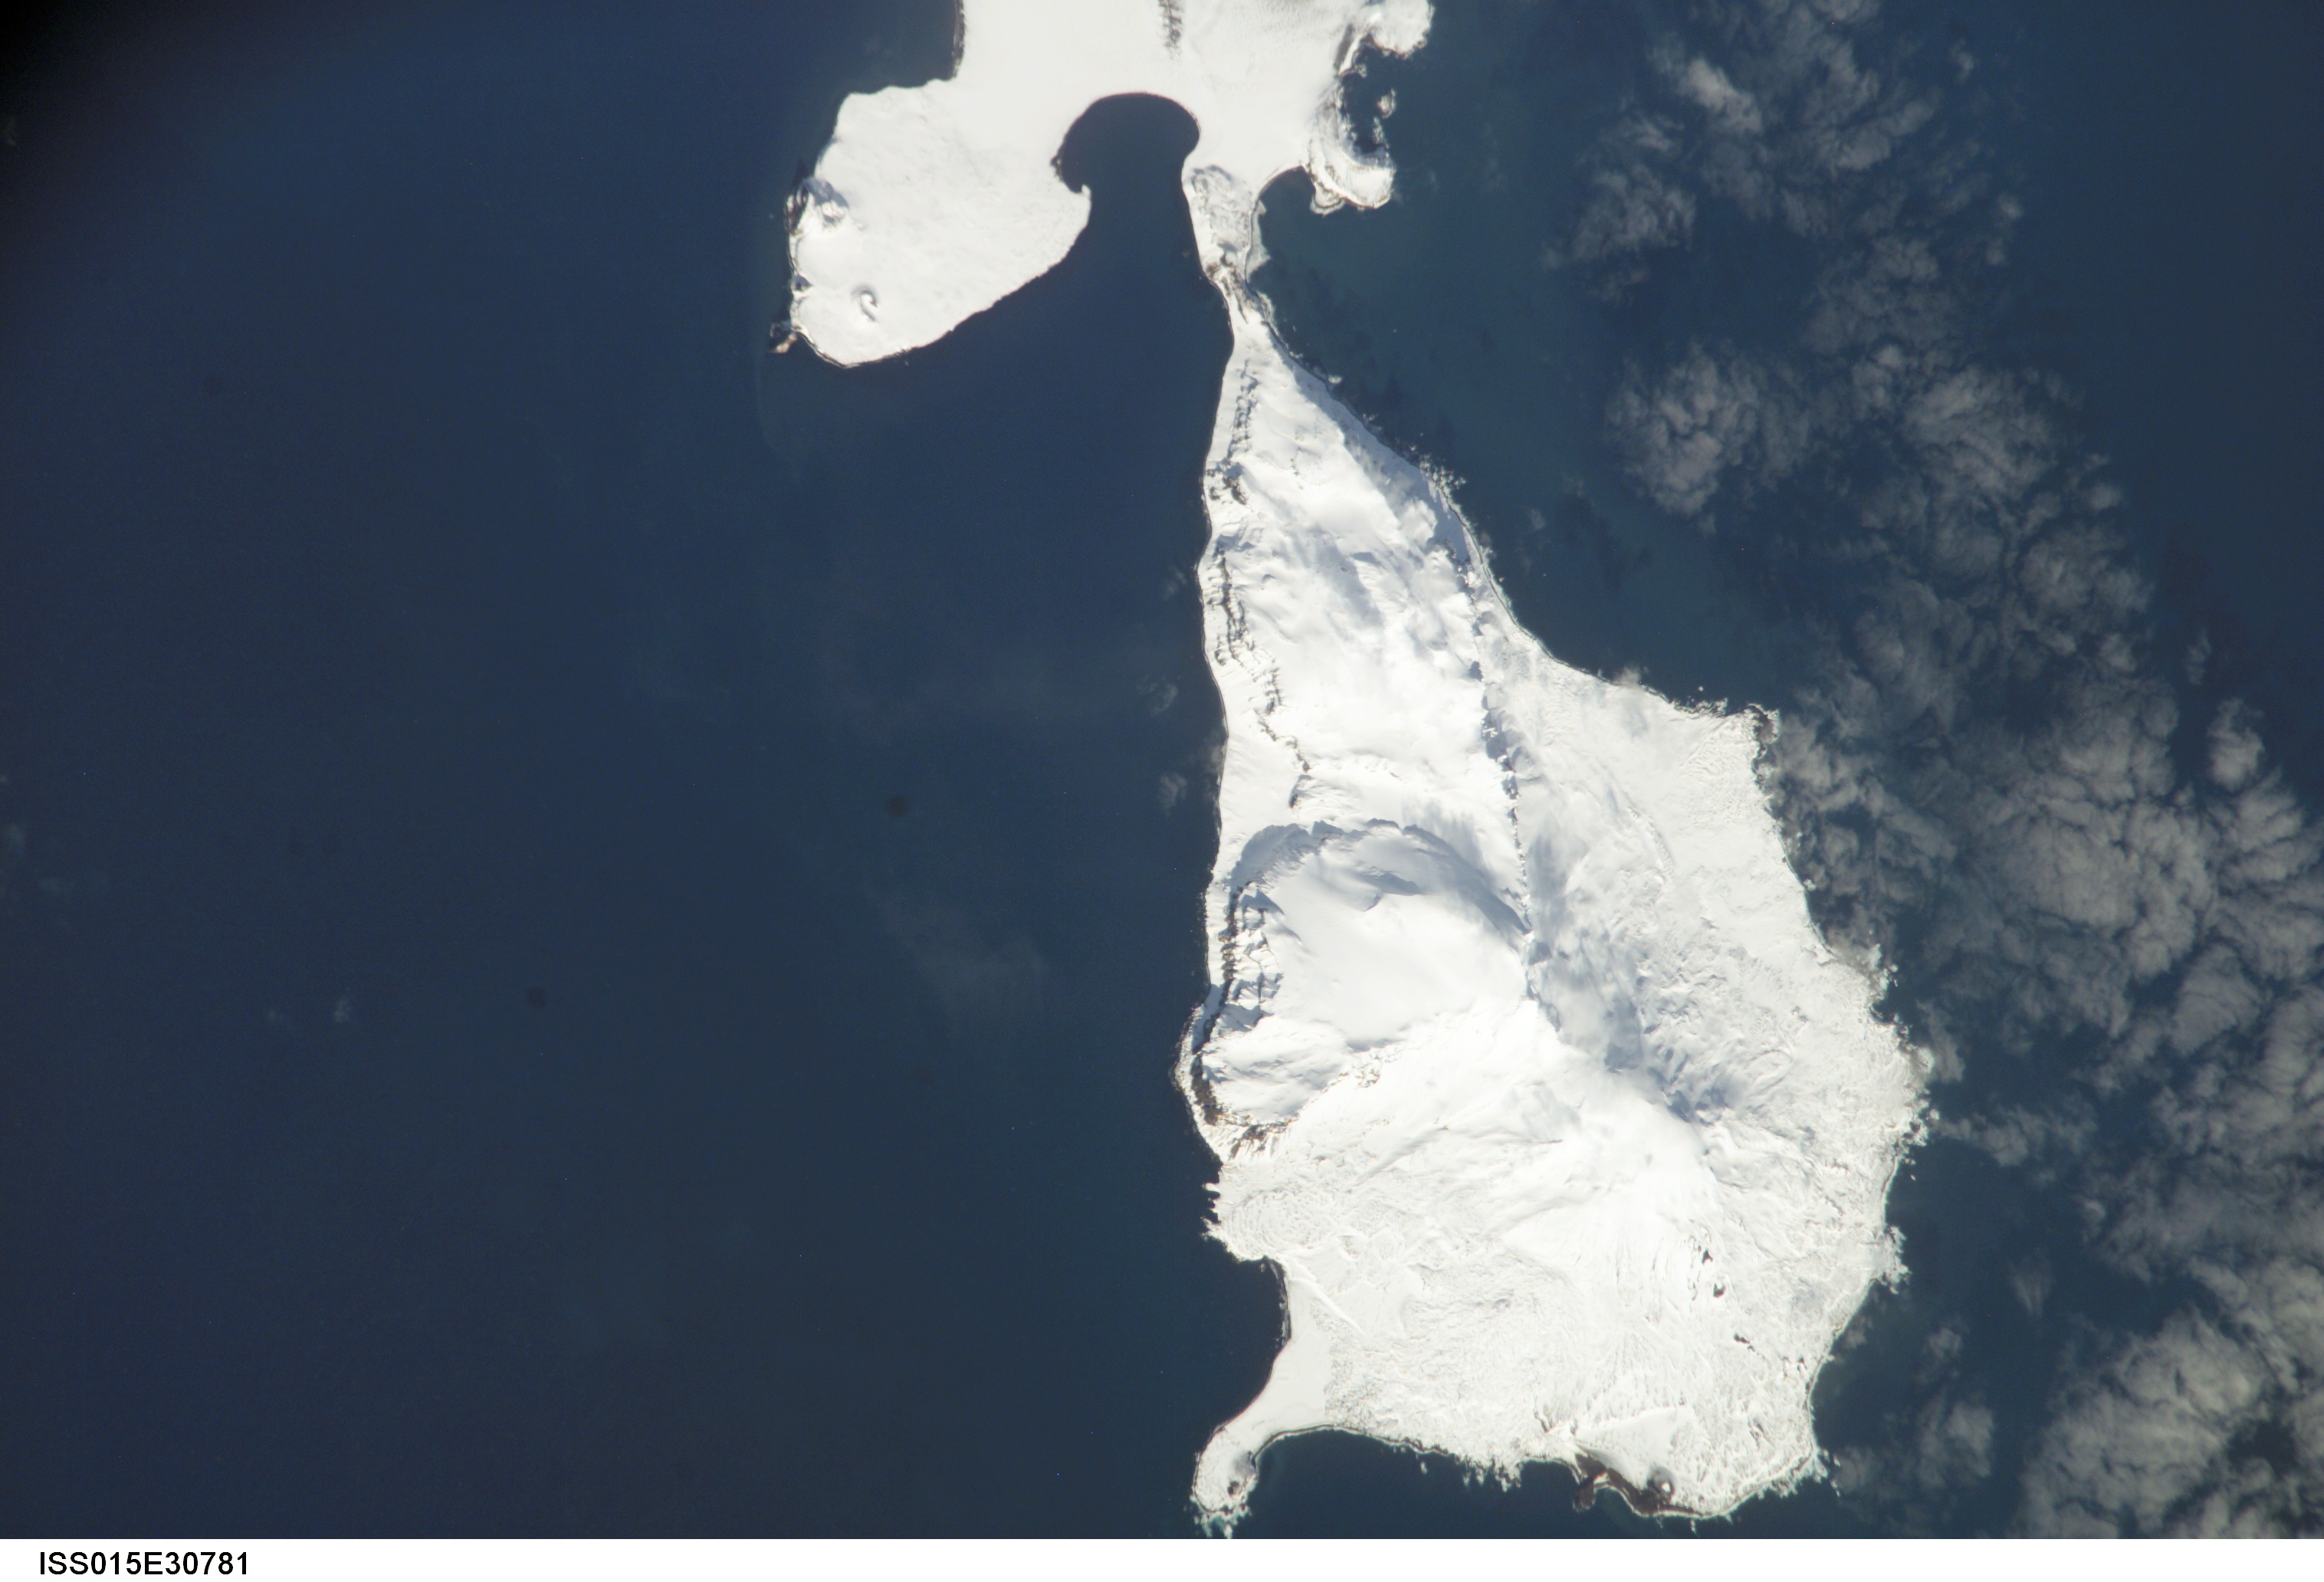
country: ANTARCTICA
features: HEARD I., LAURENS PEN., SNOW
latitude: -53.0
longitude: 73.3
